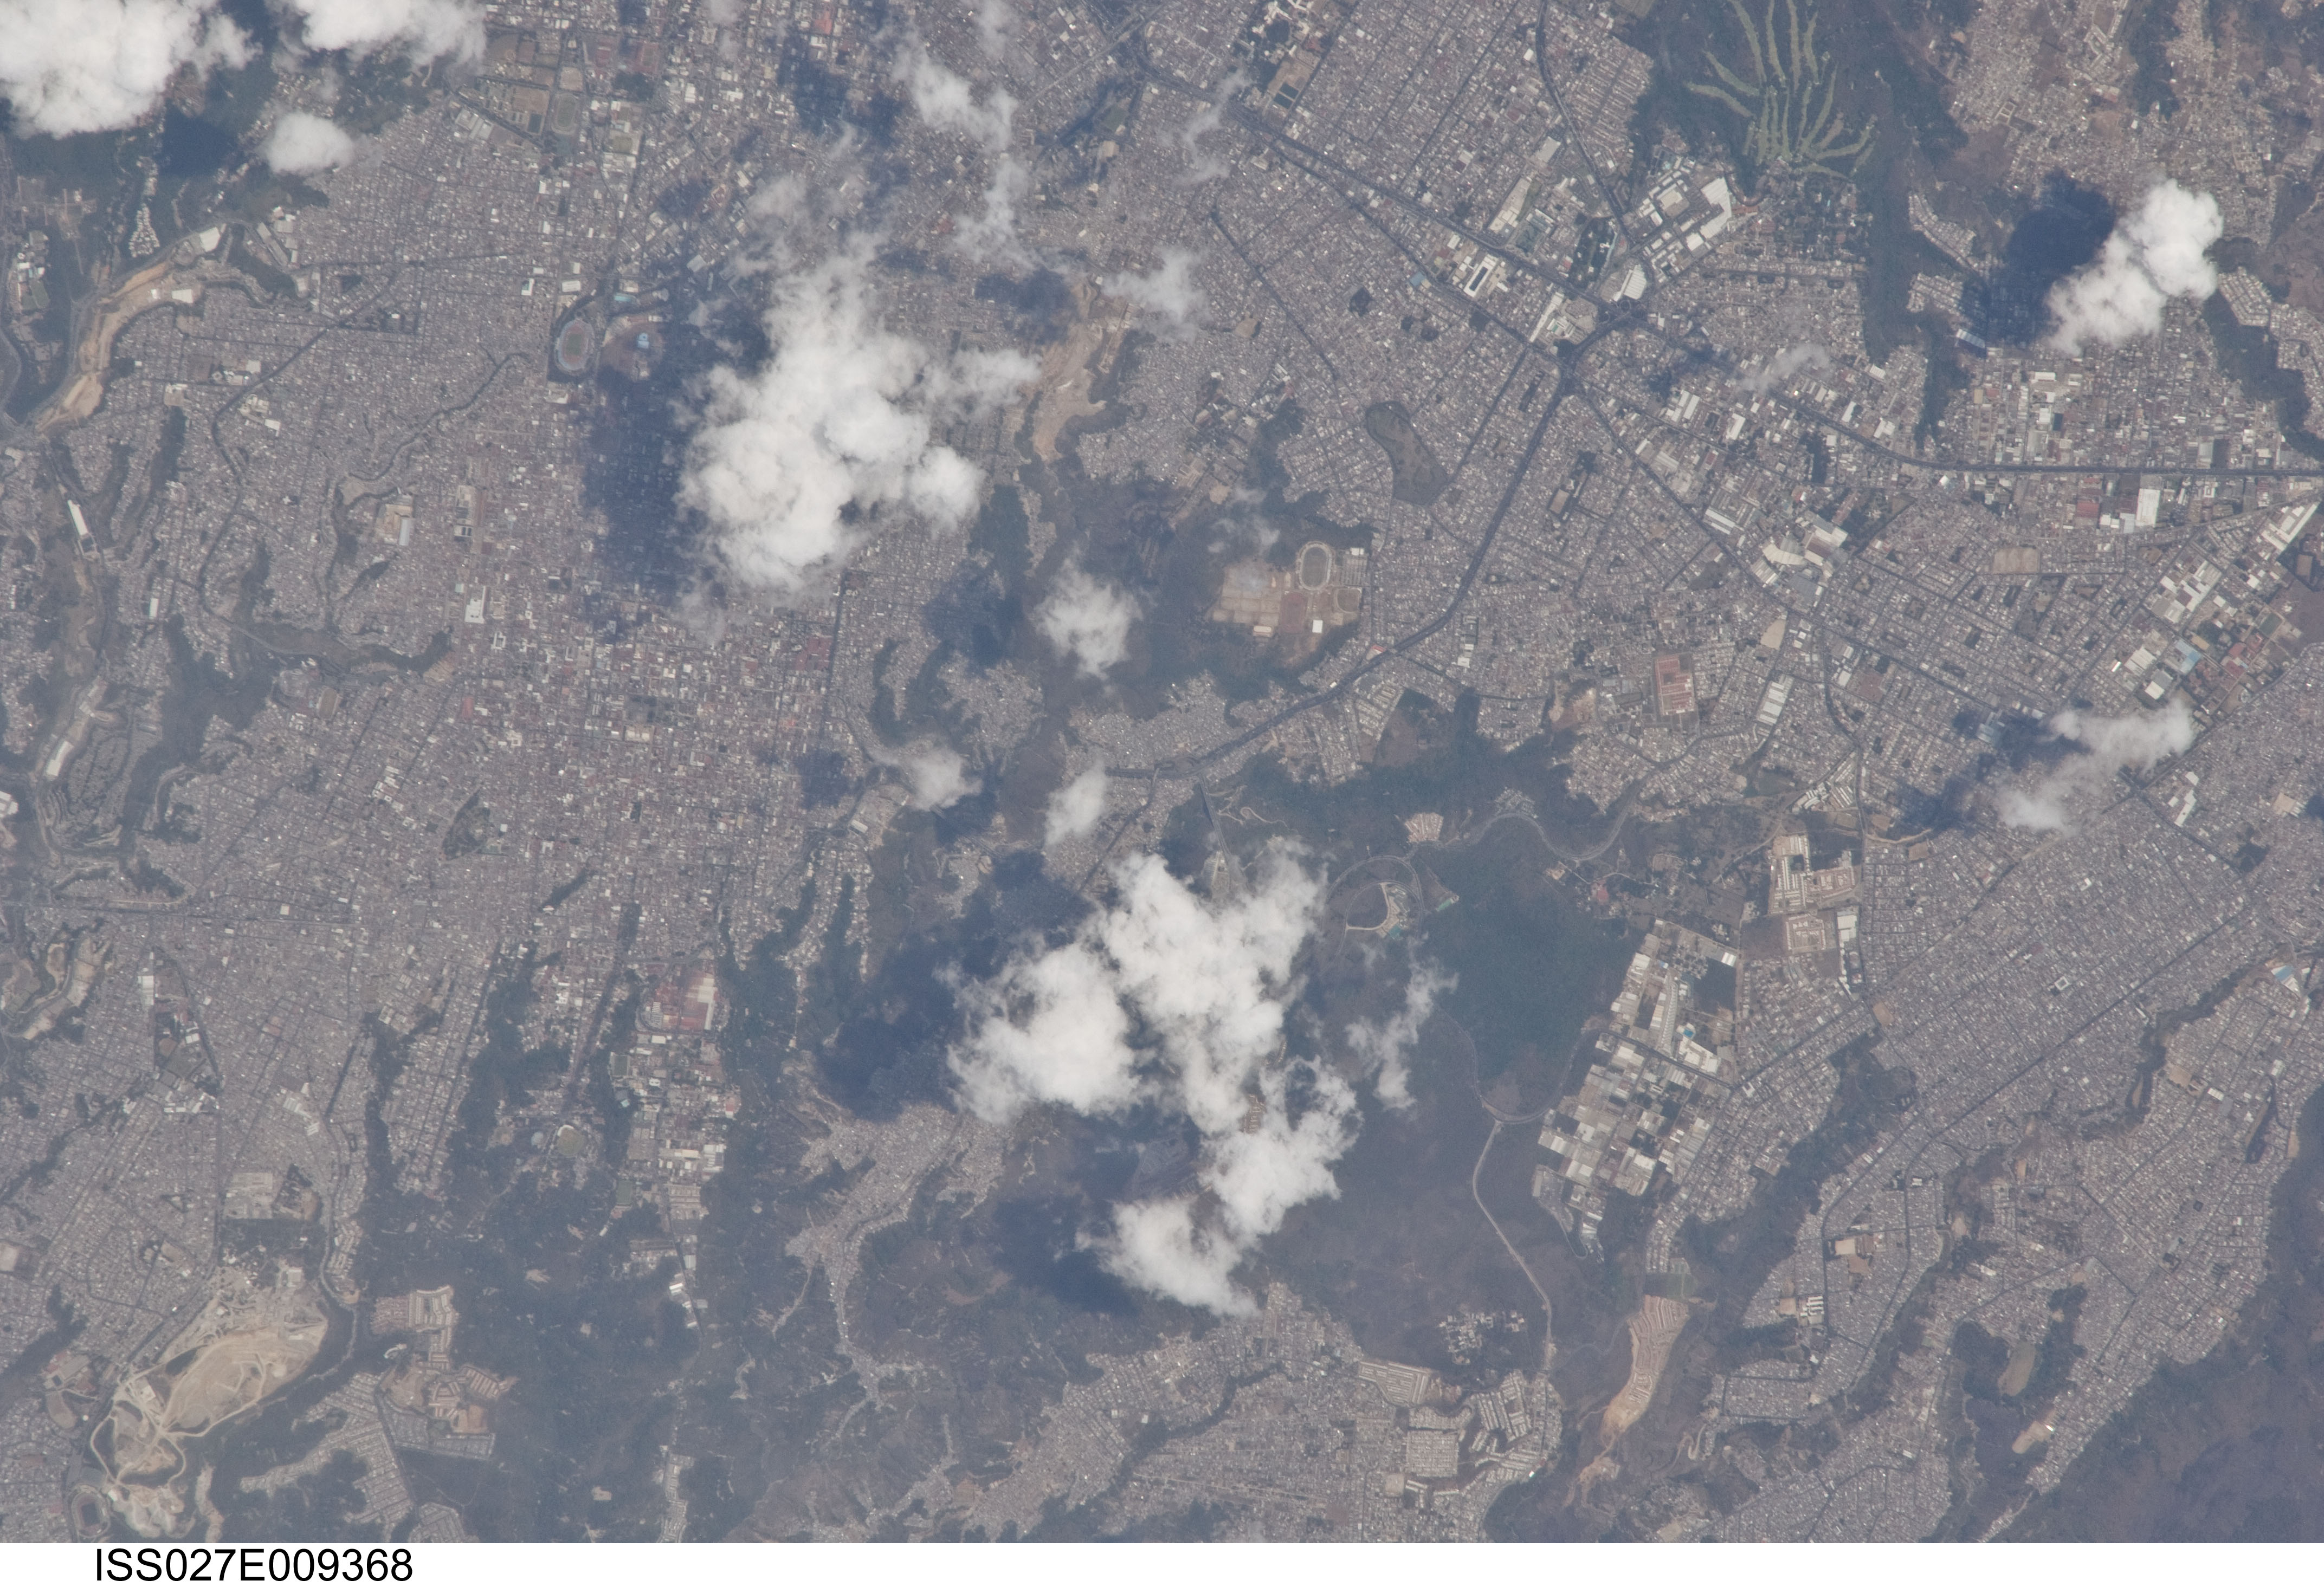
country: GUATEMALA
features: NORTHERN GUATAMALA CITY
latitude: 14.7
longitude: -90.5
